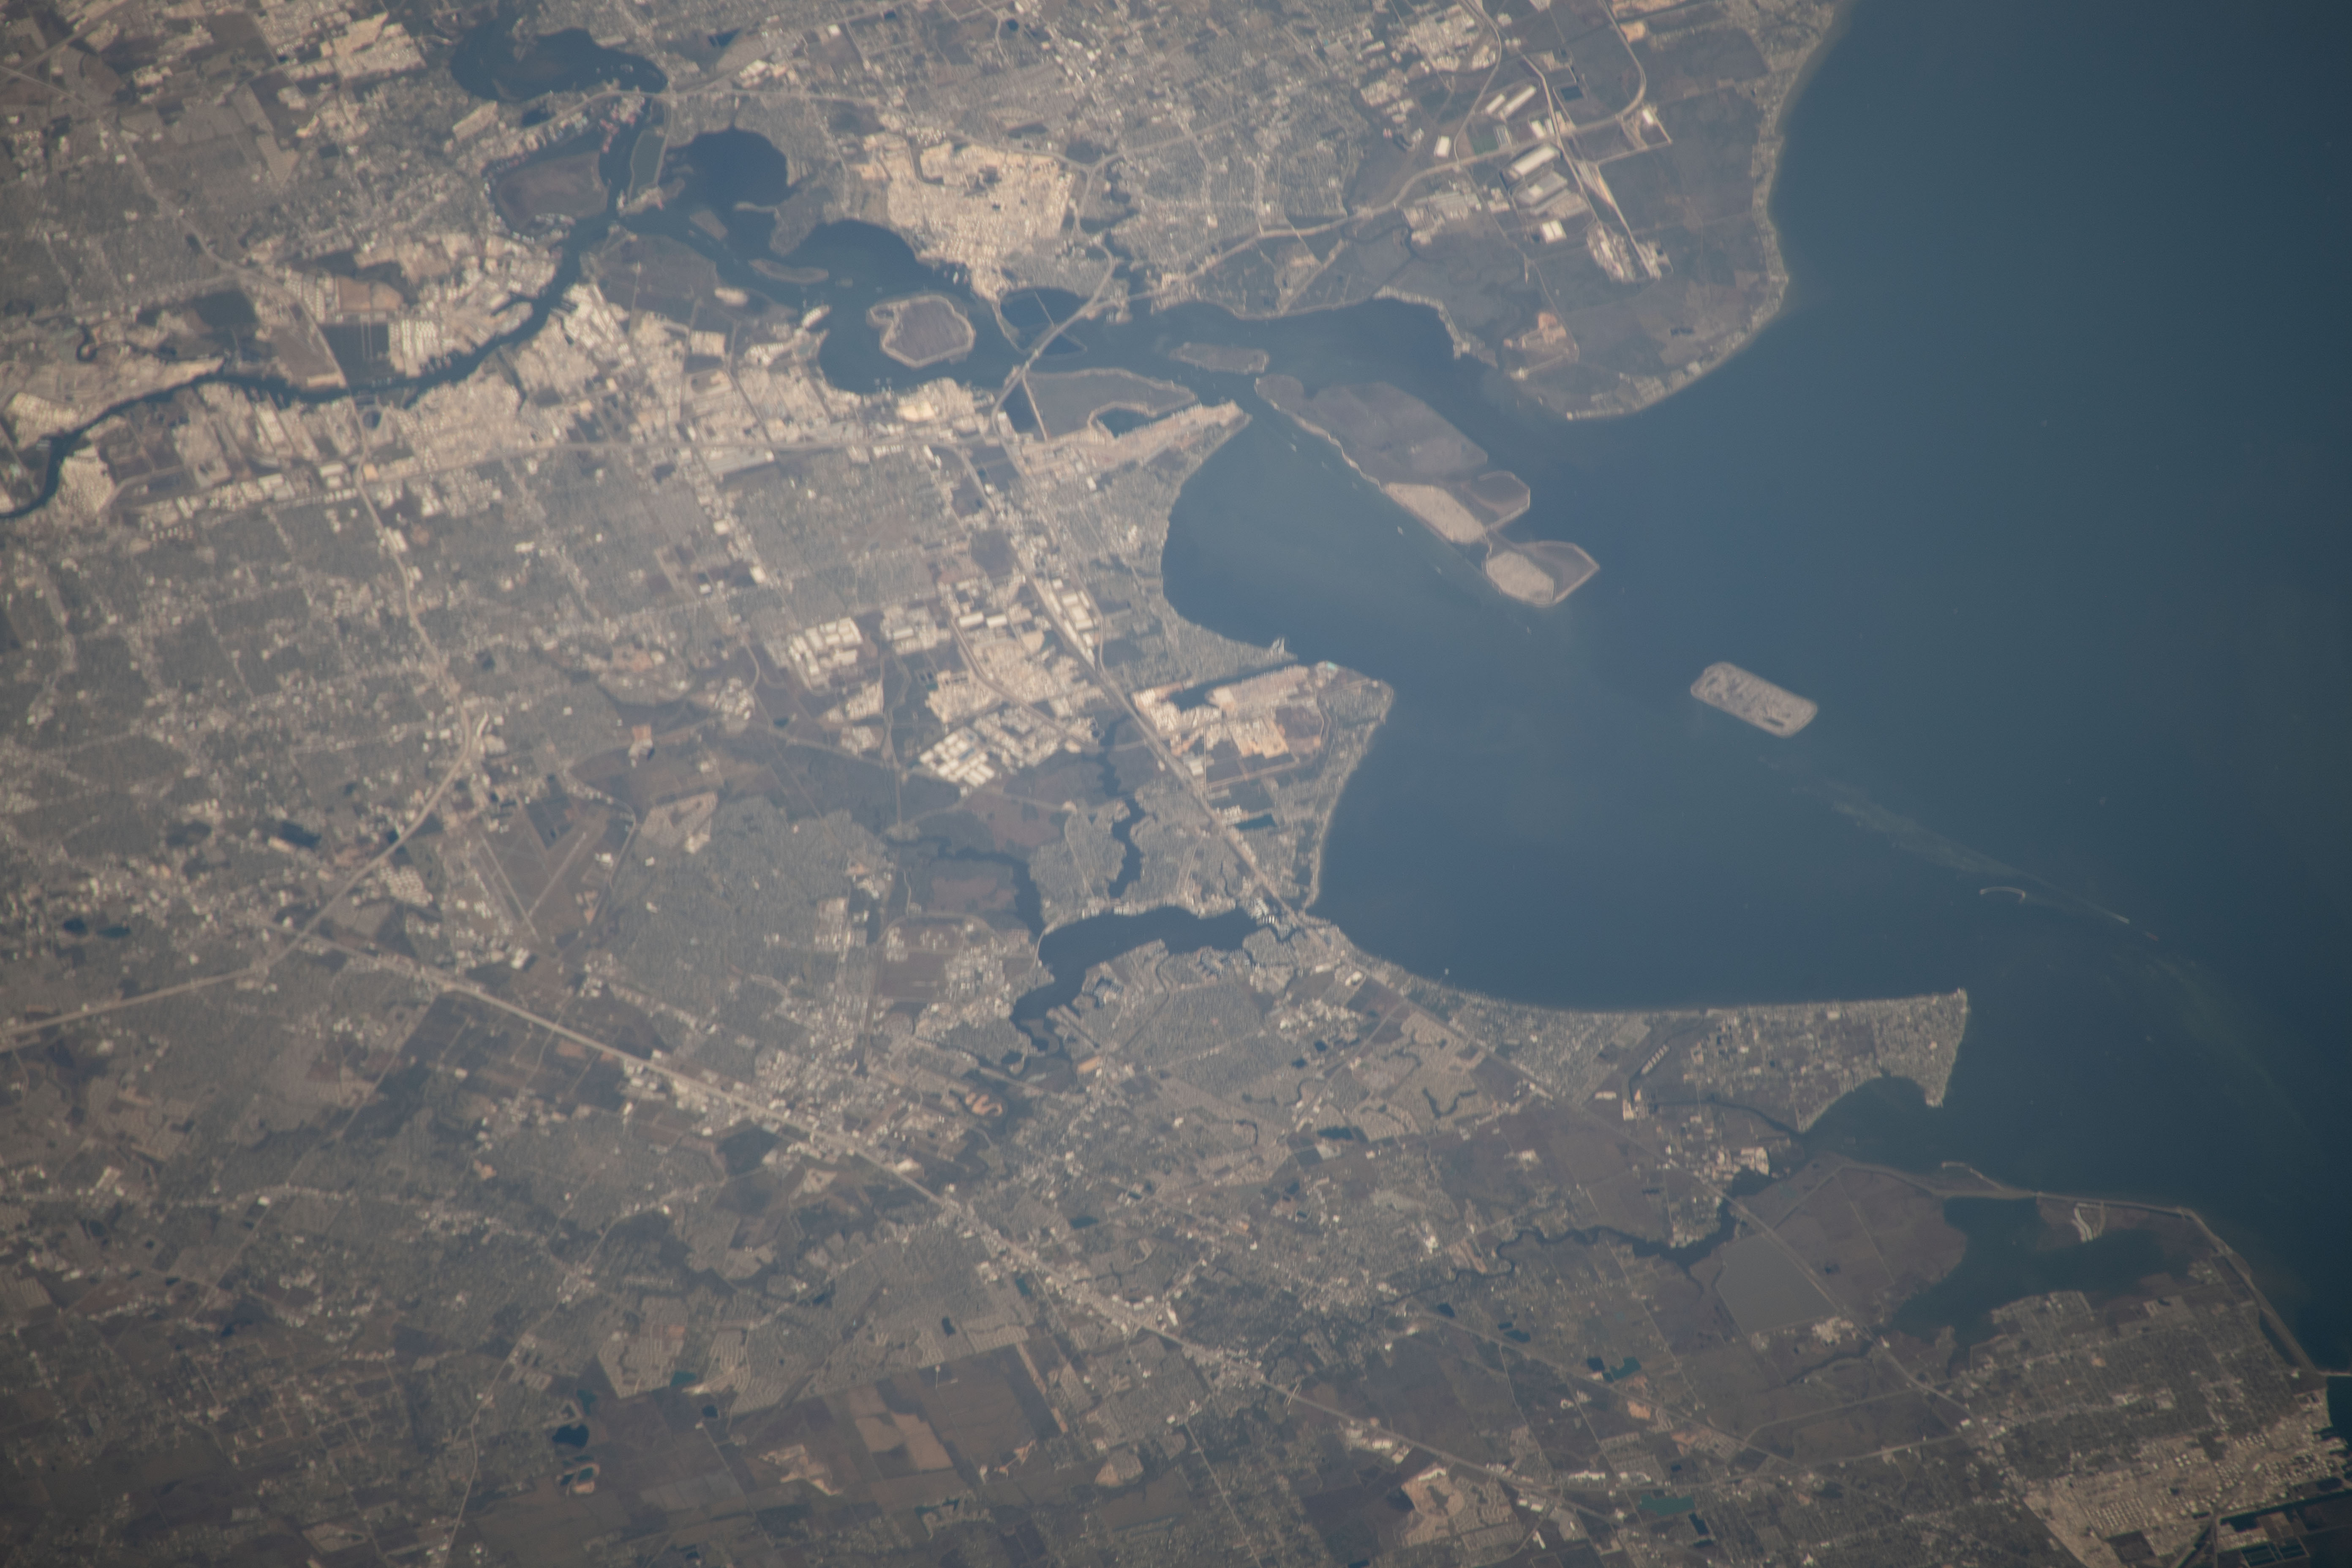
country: USA-TEXAS
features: GALVESTON BAY, TRINITY BAY
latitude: 29.6
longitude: -95.0
